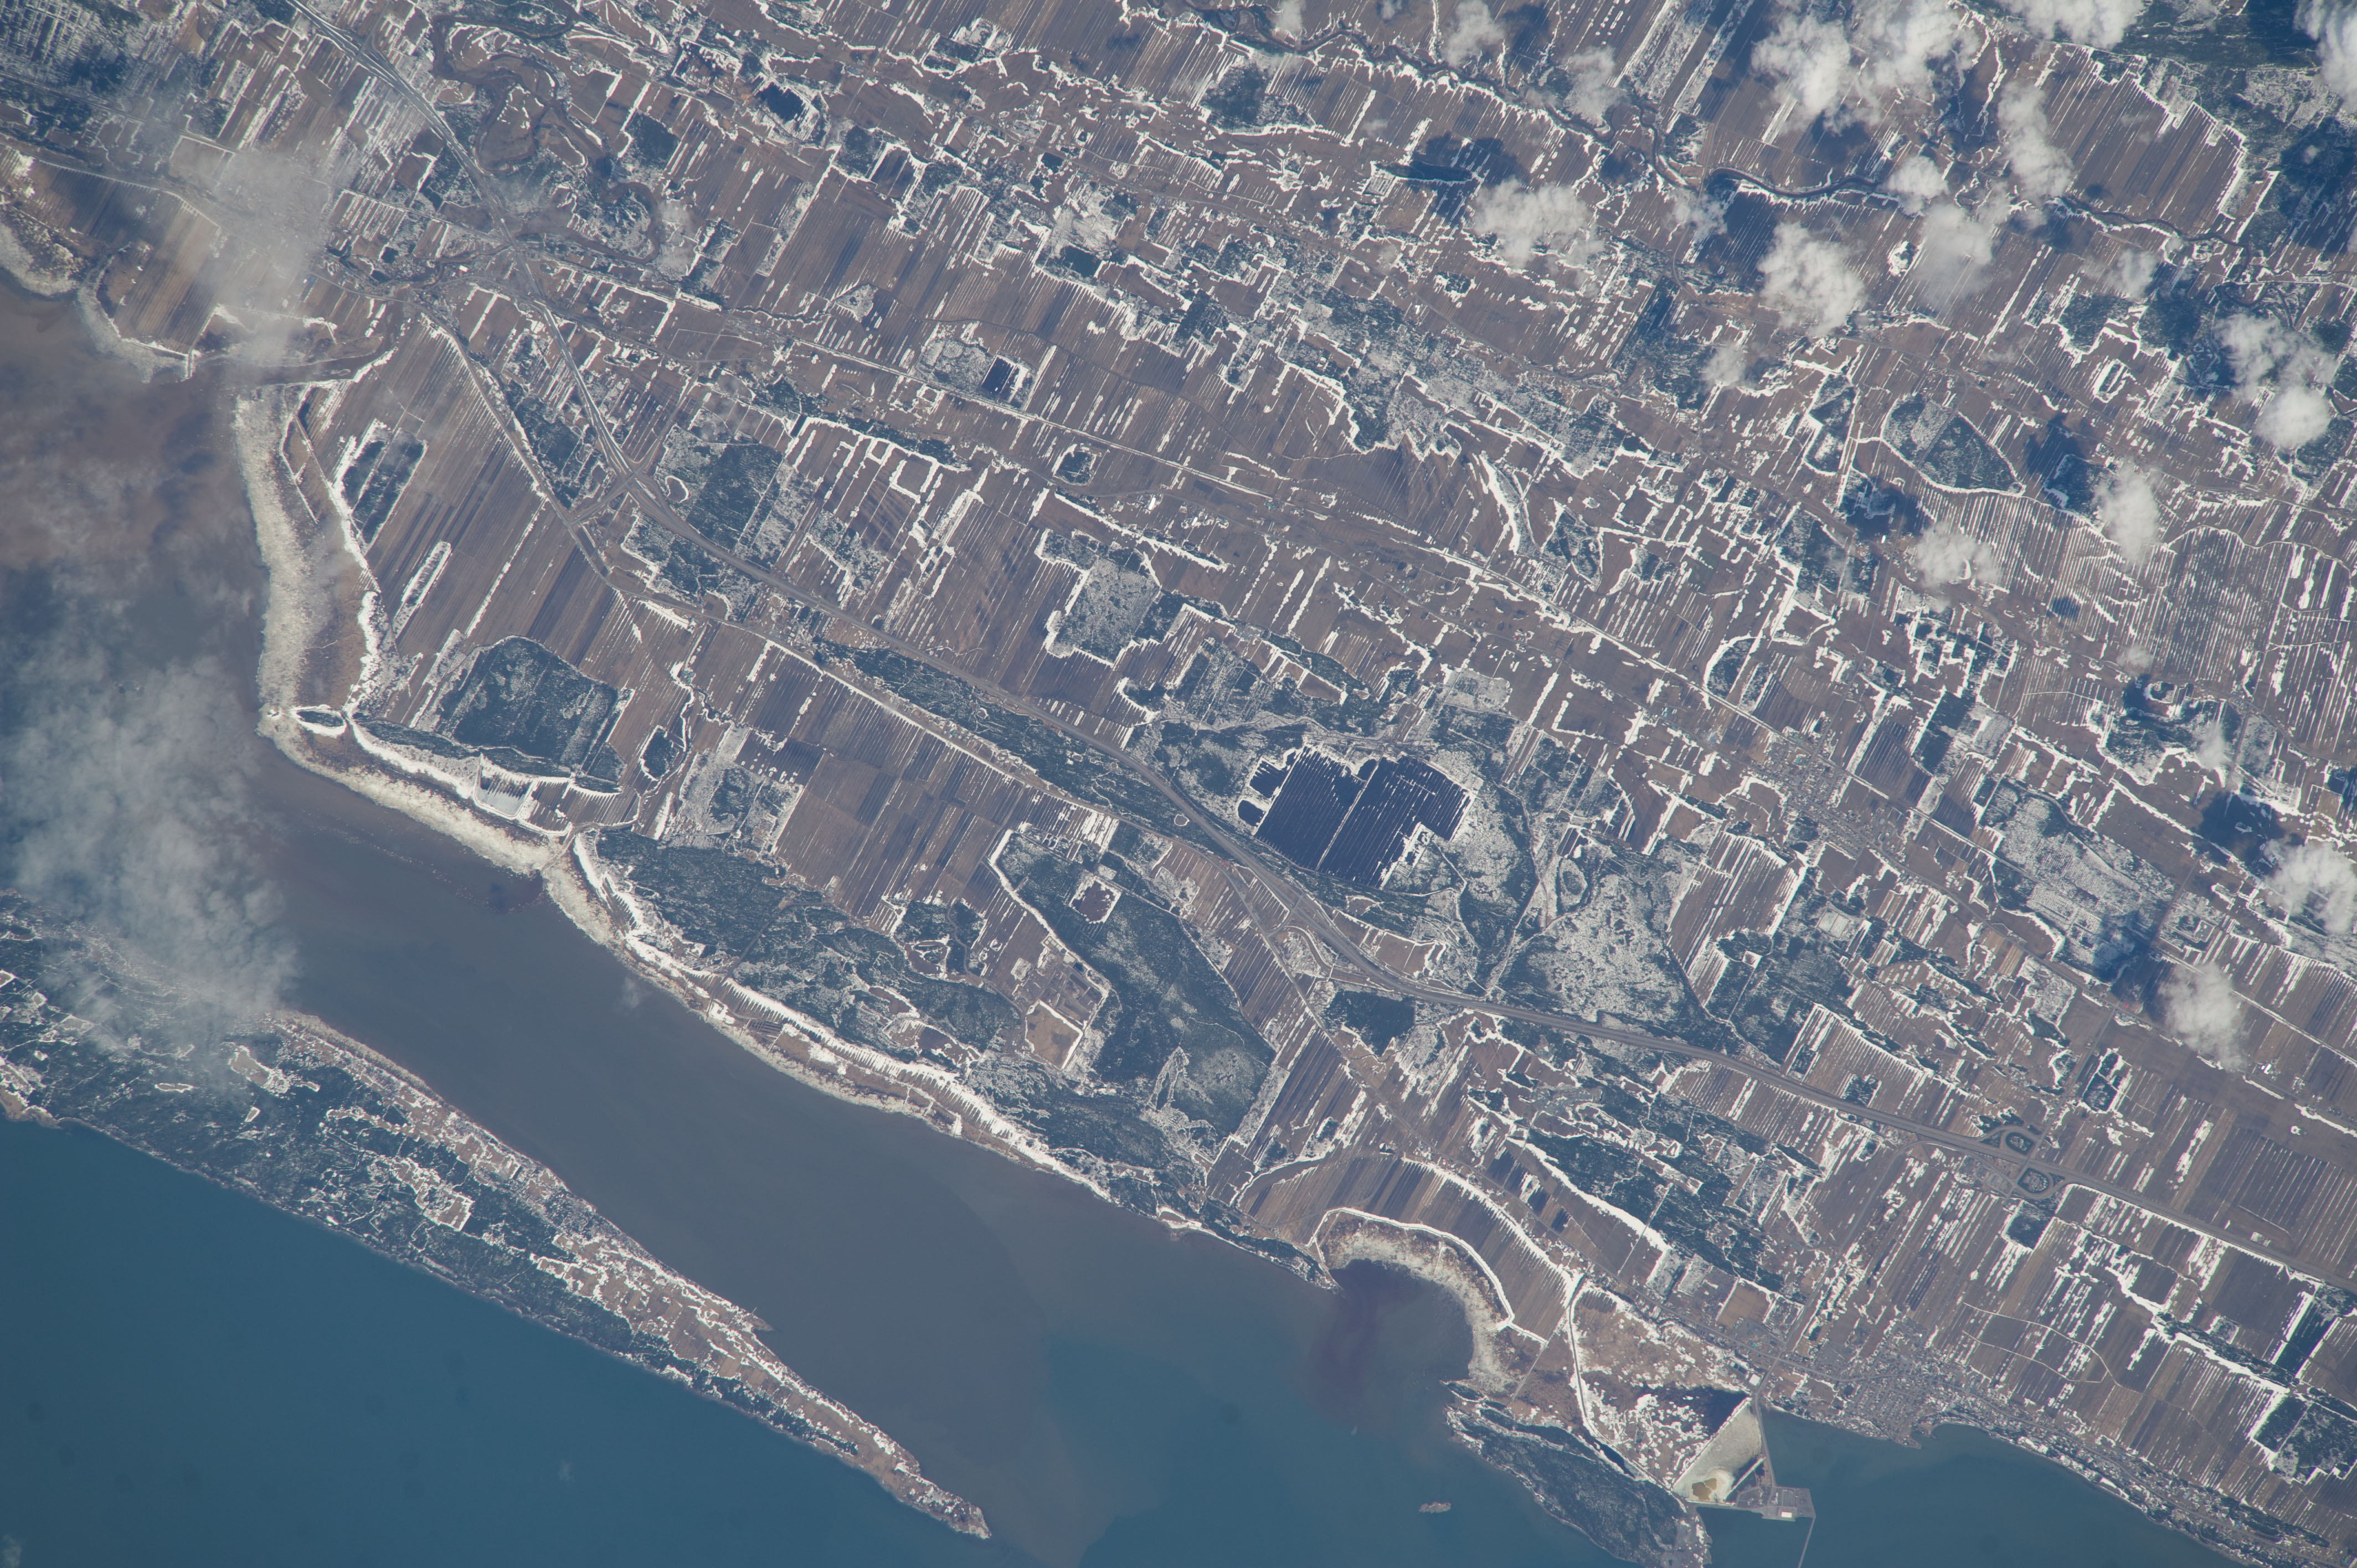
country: CANADA-Q
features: CANADA, QUEBEC, ST. LAWRENCE SEAWAY, VERTE I., NEAR TOWN OF L'ISLE VERTE, AGR.,ISLE VERTE, NOTRE-DAME-DES-SEPT-DOULEURS, ST. LAWRENCE RIVER, AUTOROUTE JEAN LESAGE, L'ISLE VERTE,E. CANADA, FLEUVE SAINT-LAURENT, QUEBEC PROVINCE, L'ILSE VERTE. NOTRE-DAME-DES-SEPT-DOULEURS, ST. LAWRENCE SEAWAY,CANADA, SAINT LAWRENCE R., QUEBEC PROV., VERTE I.,BOIS-DES-BEL, L'ISLE VERTE, QUEBEC, CANADA,SAINT-ARSENE NEW BRUNSWICK
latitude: 48.0
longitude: -69.4
